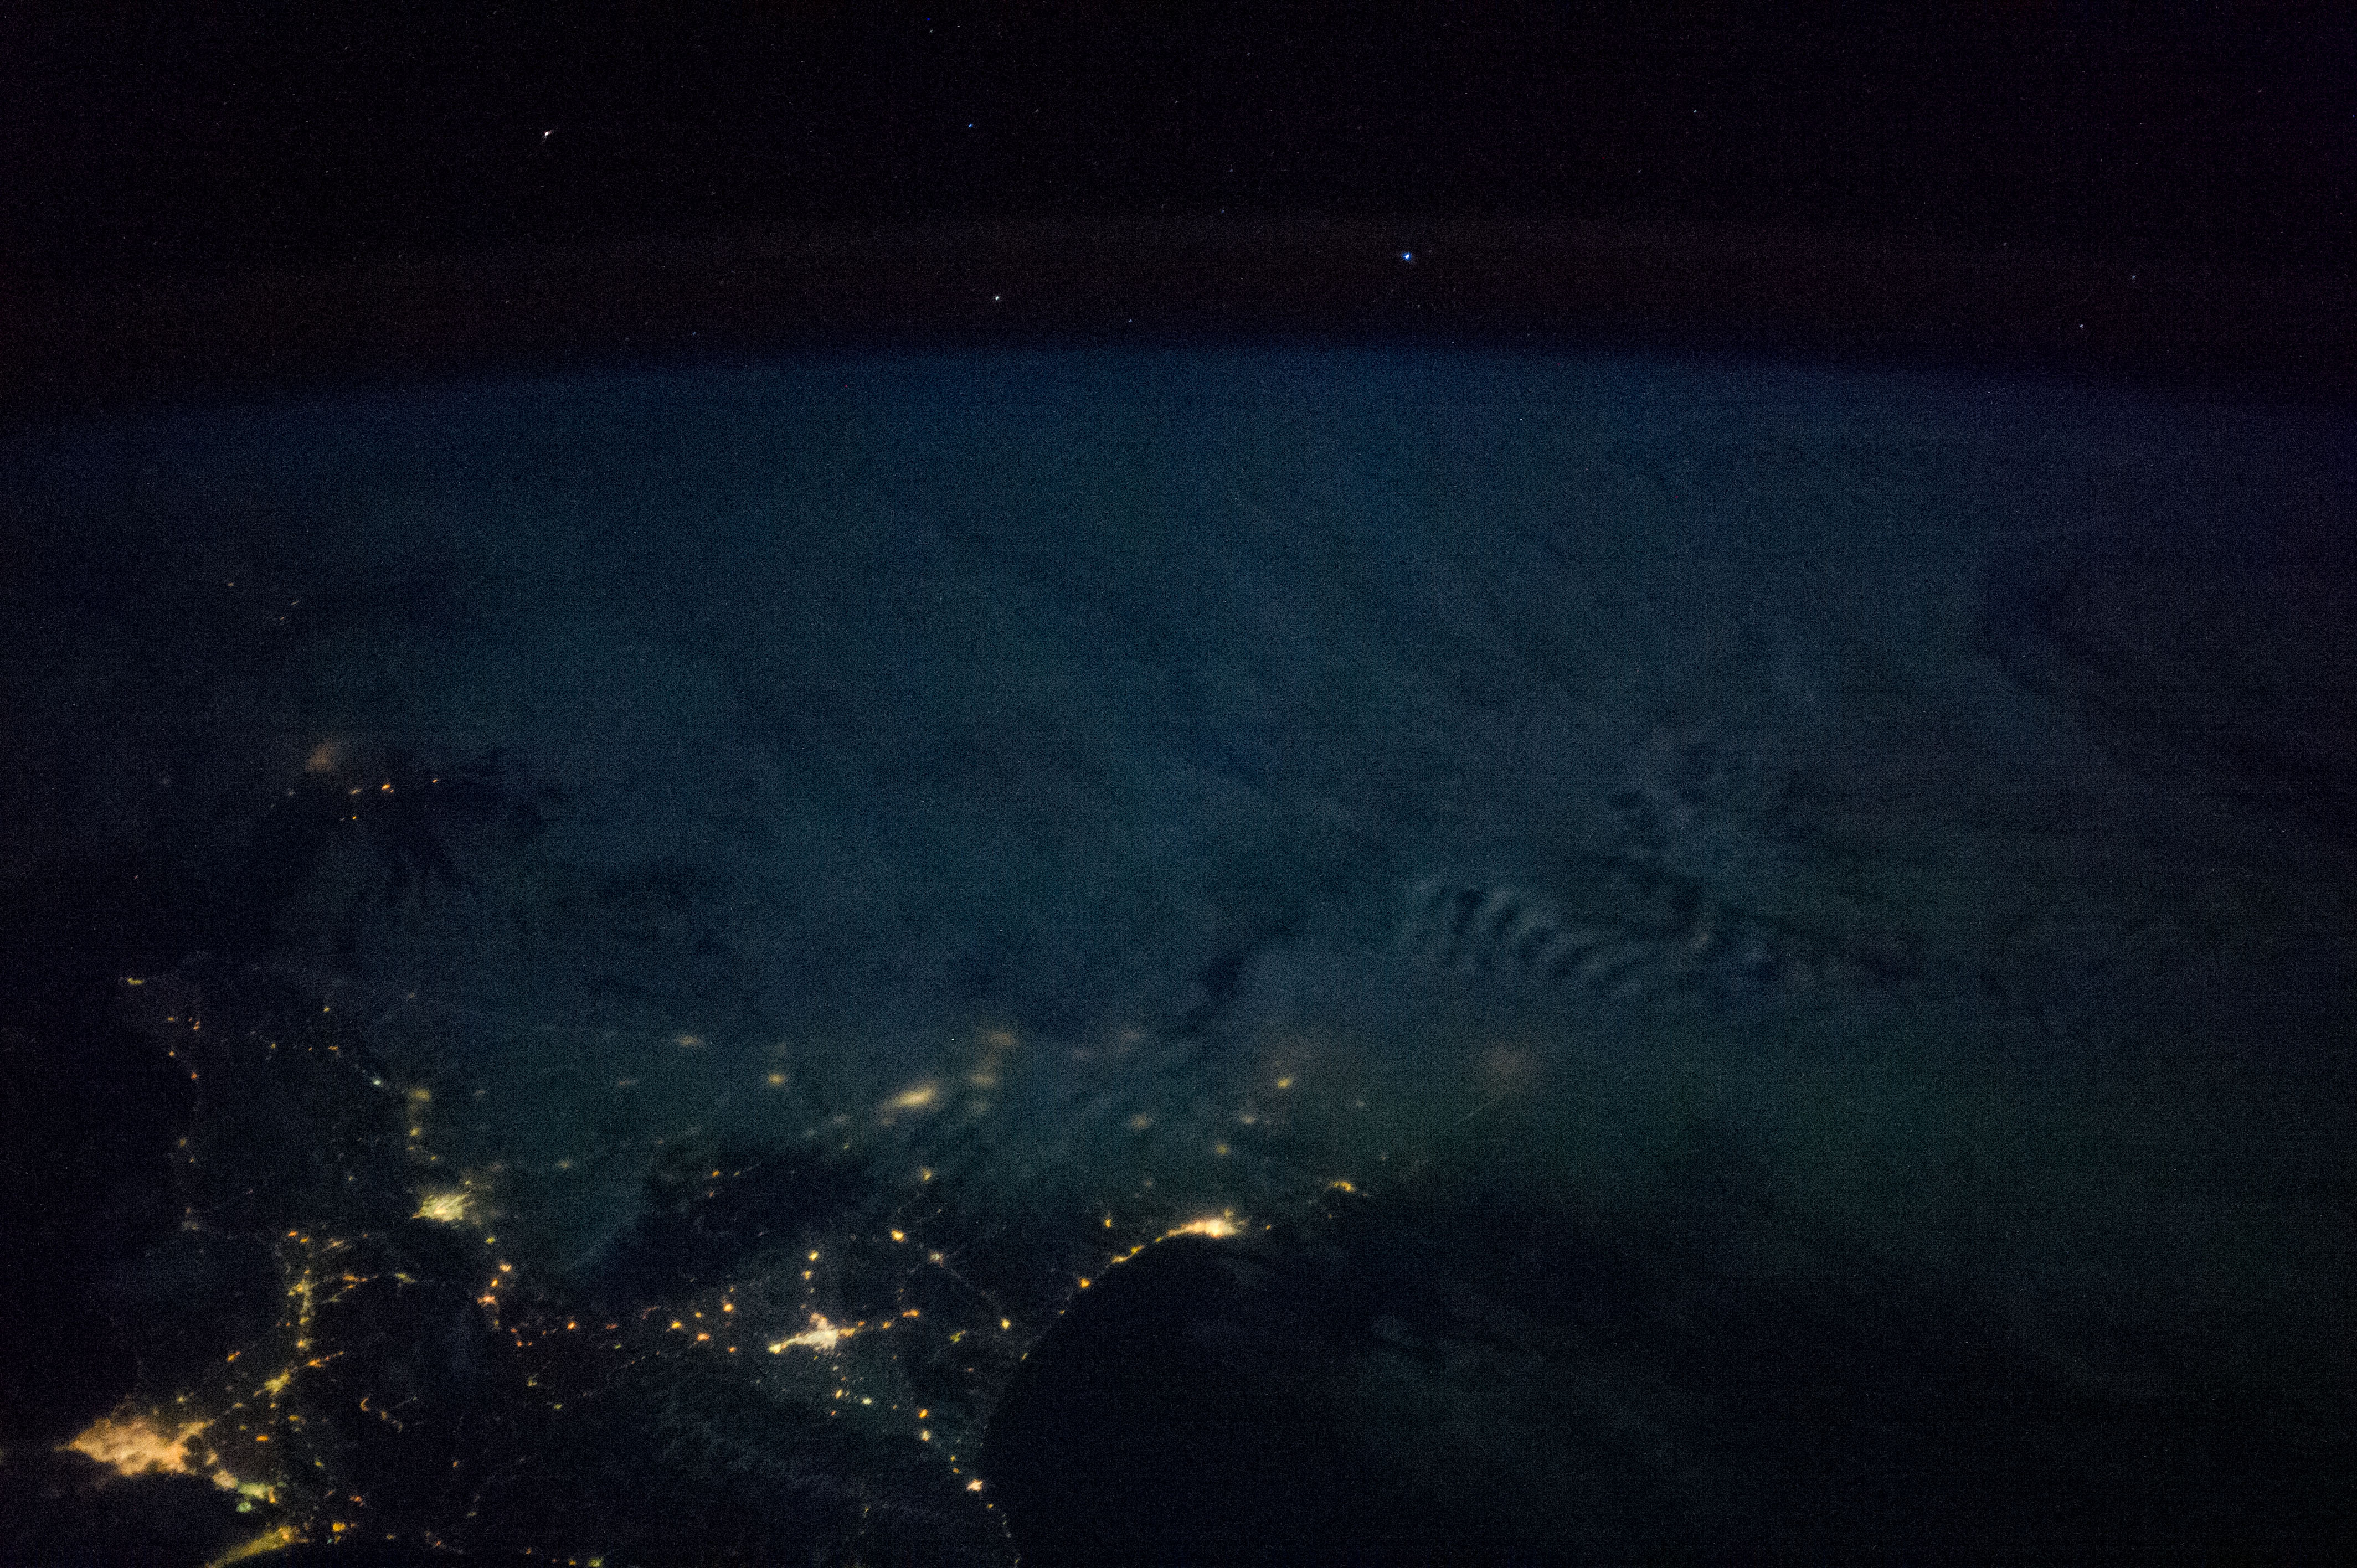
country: JAPAN
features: SEA OF OKHOTSK
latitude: 44.7
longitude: 144.9
